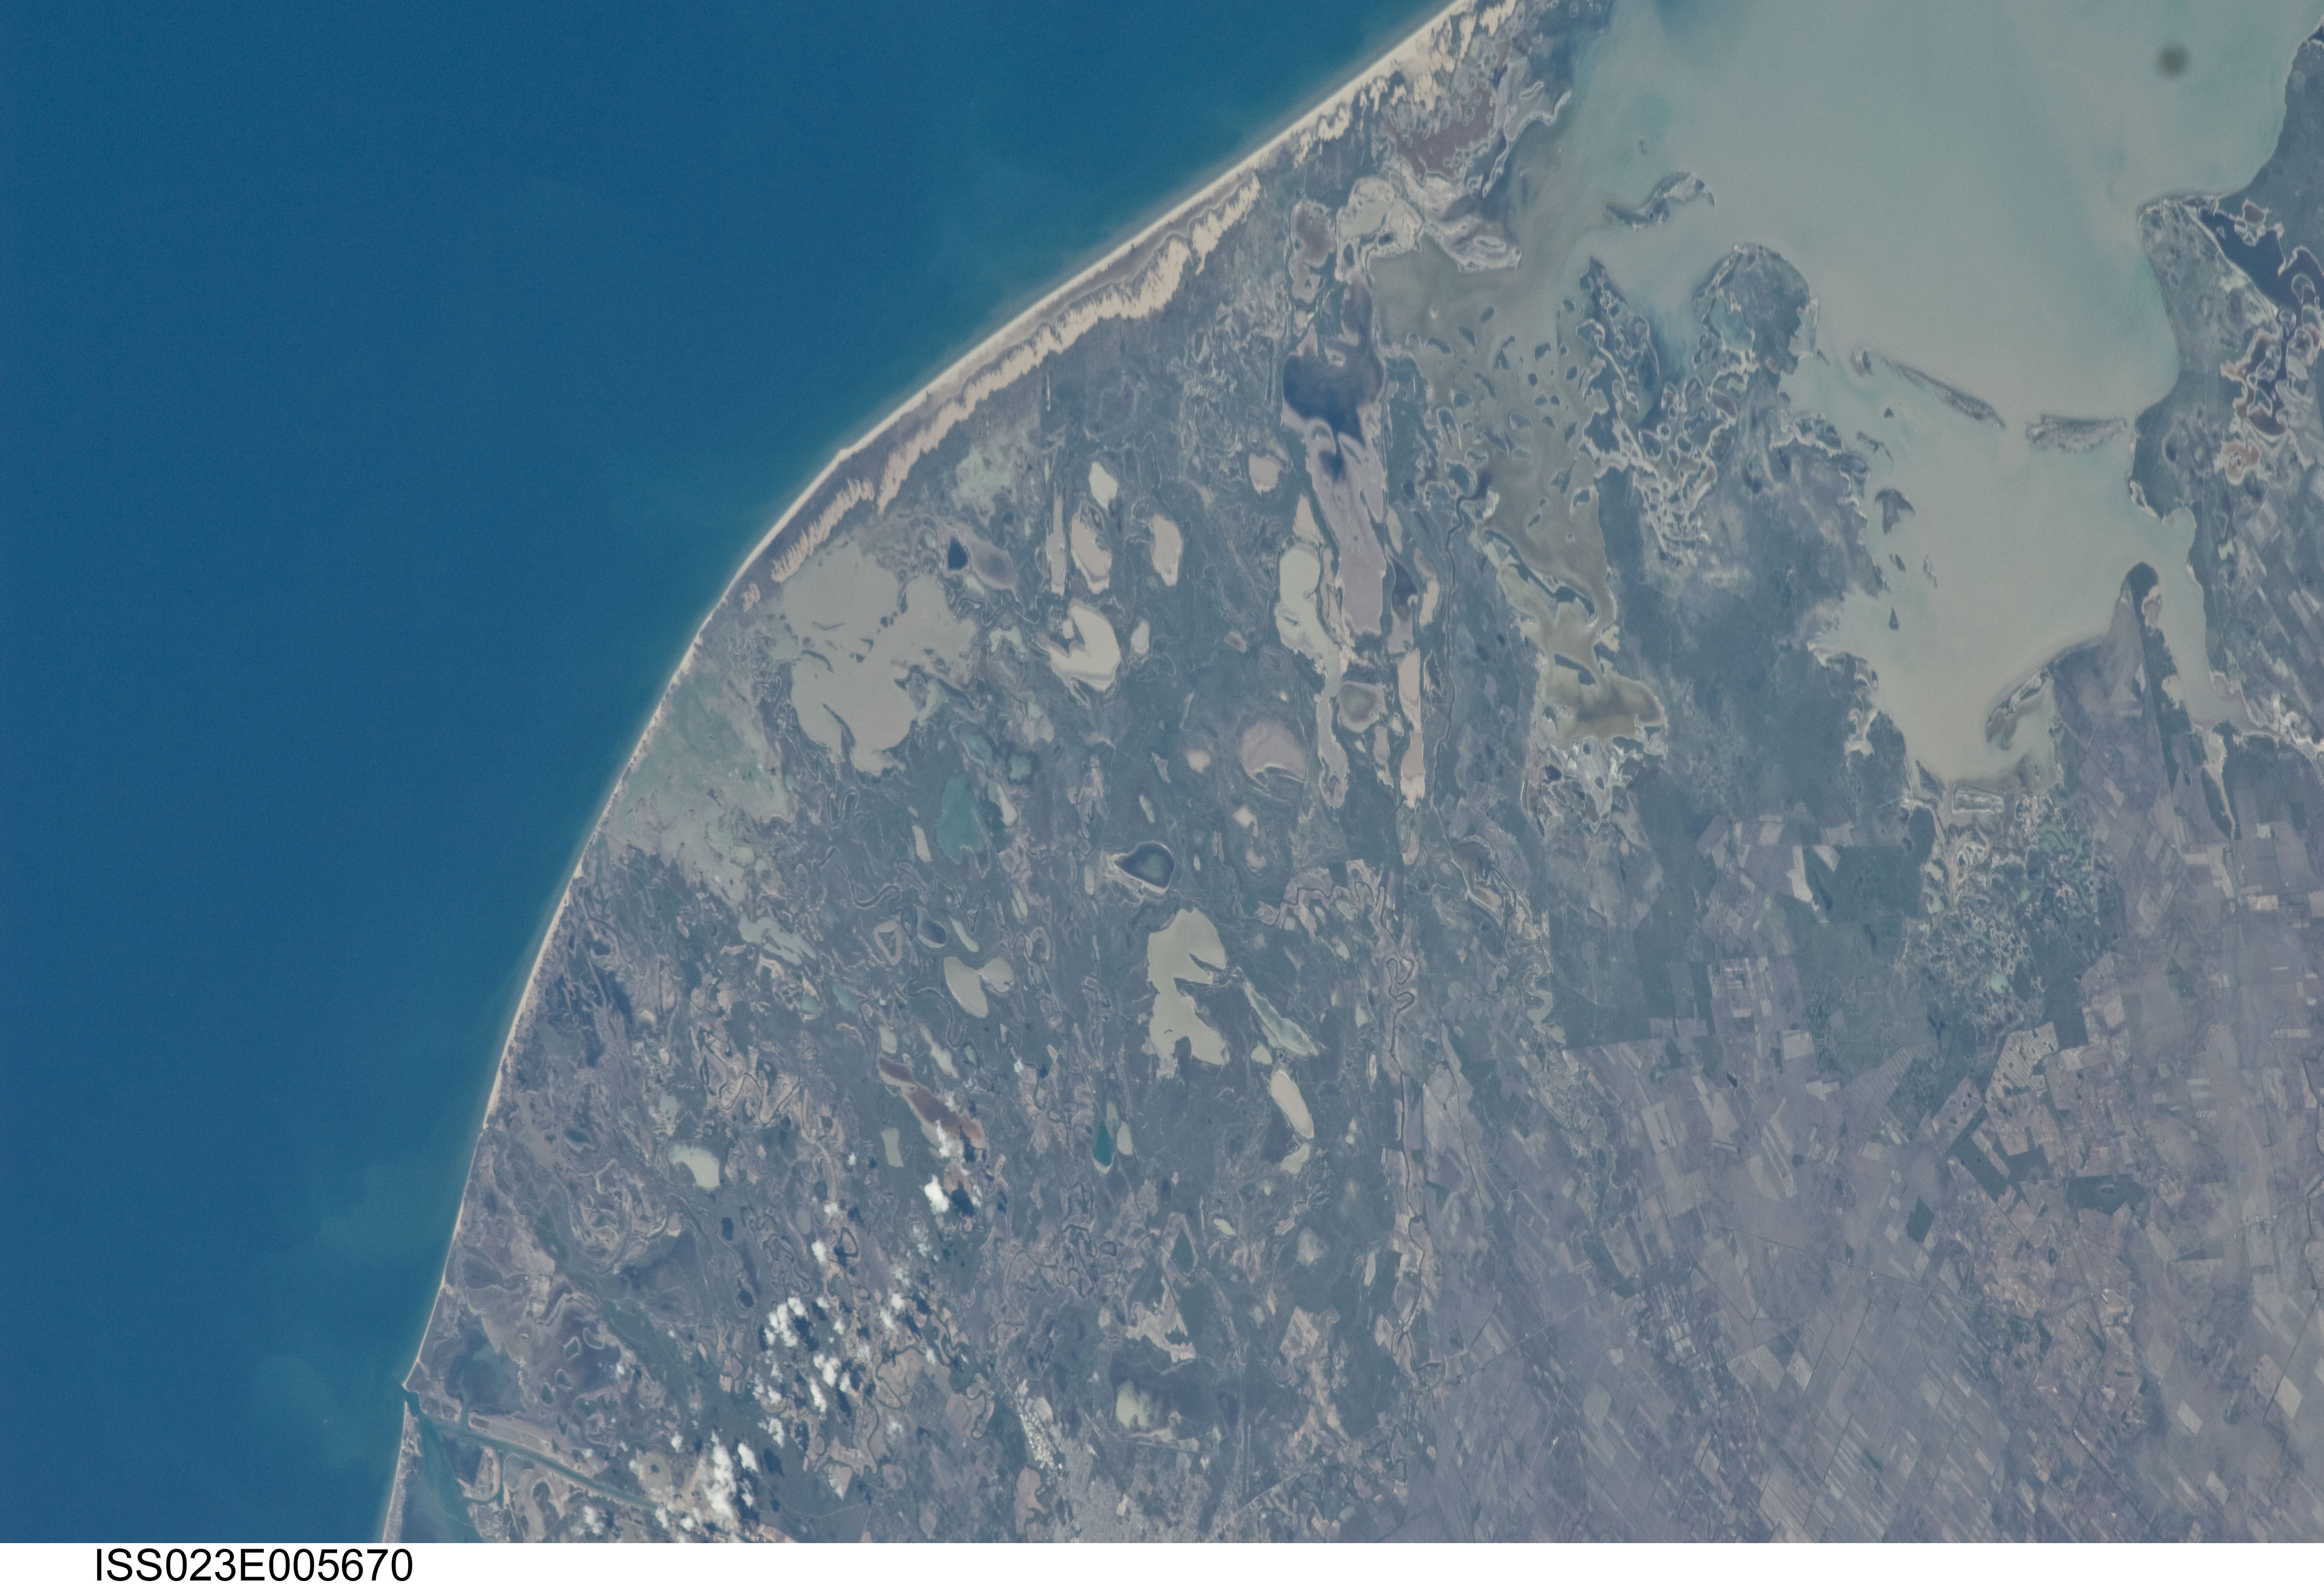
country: MEXICO
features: N. LAGUNA MADRE, BEACH, DUNES, WETLANDS
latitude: 25.8
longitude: -97.4
